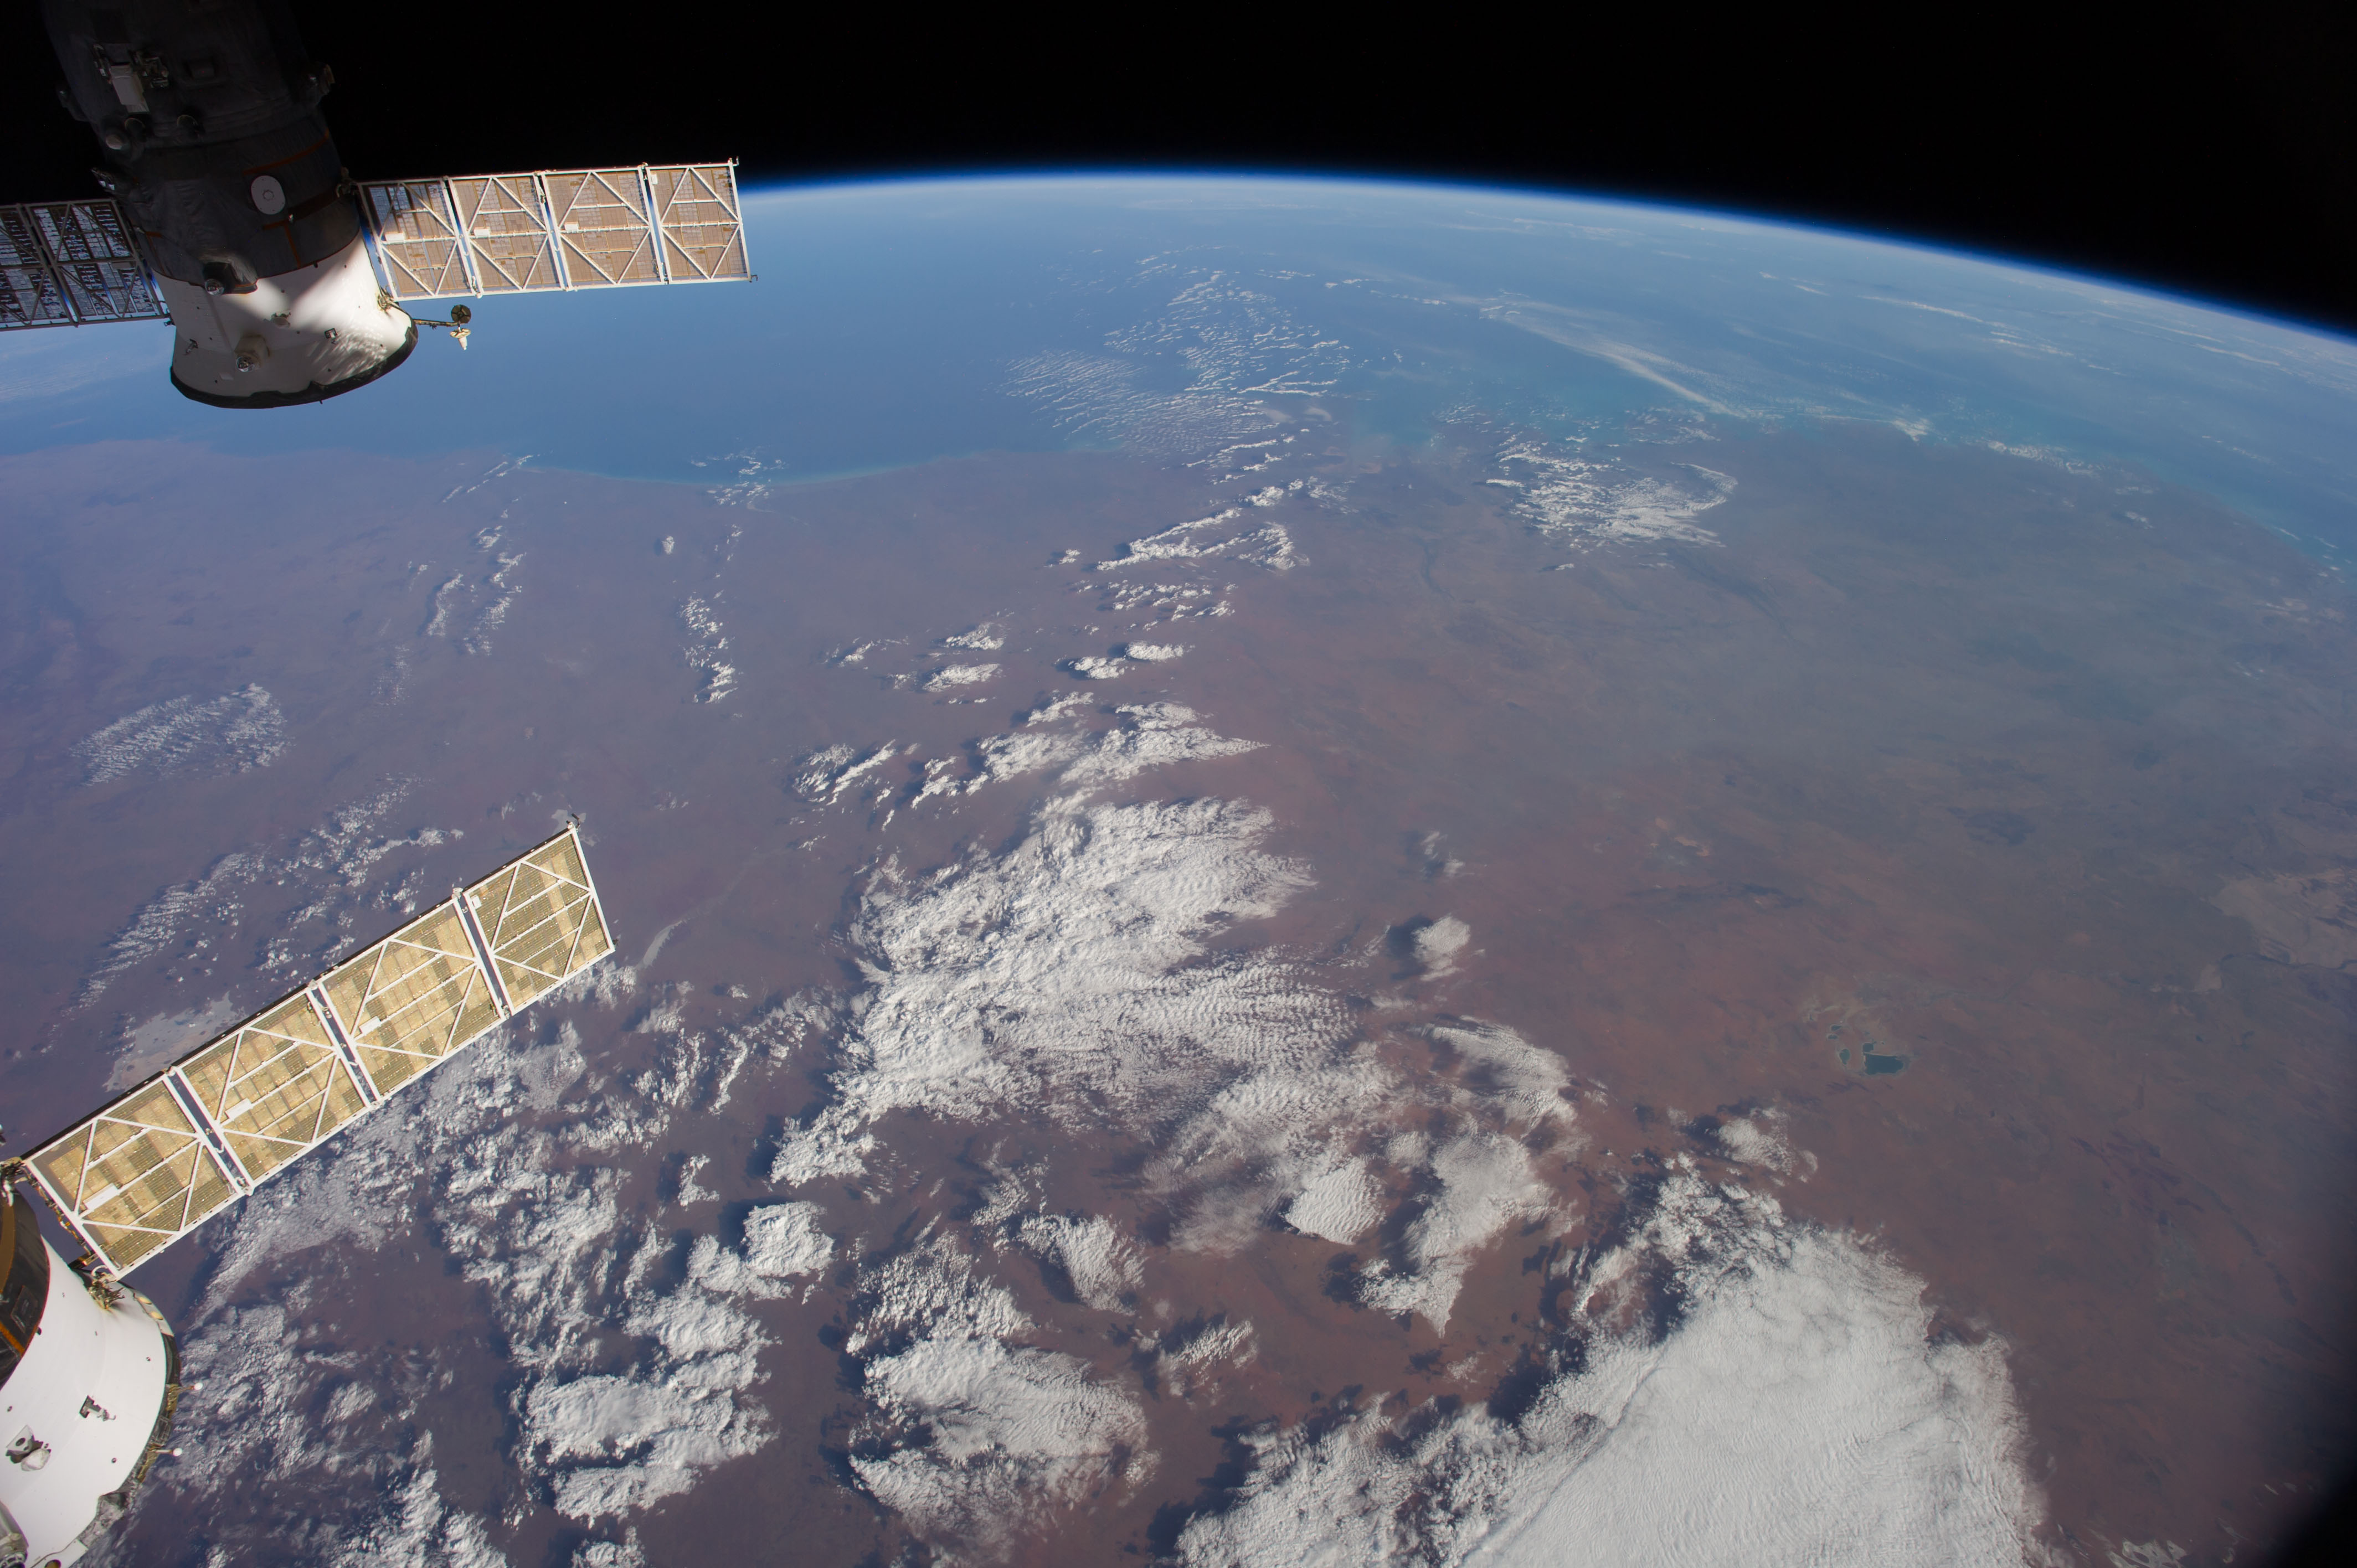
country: AUSTRALIA-WA
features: INDIAN O., KING SOUND, FITZROY R., GASCOYNE R., L. GREGORY, GREAT SANDY DES., ATMOSPHERIC LIMB
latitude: -20.0
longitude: 124.0
